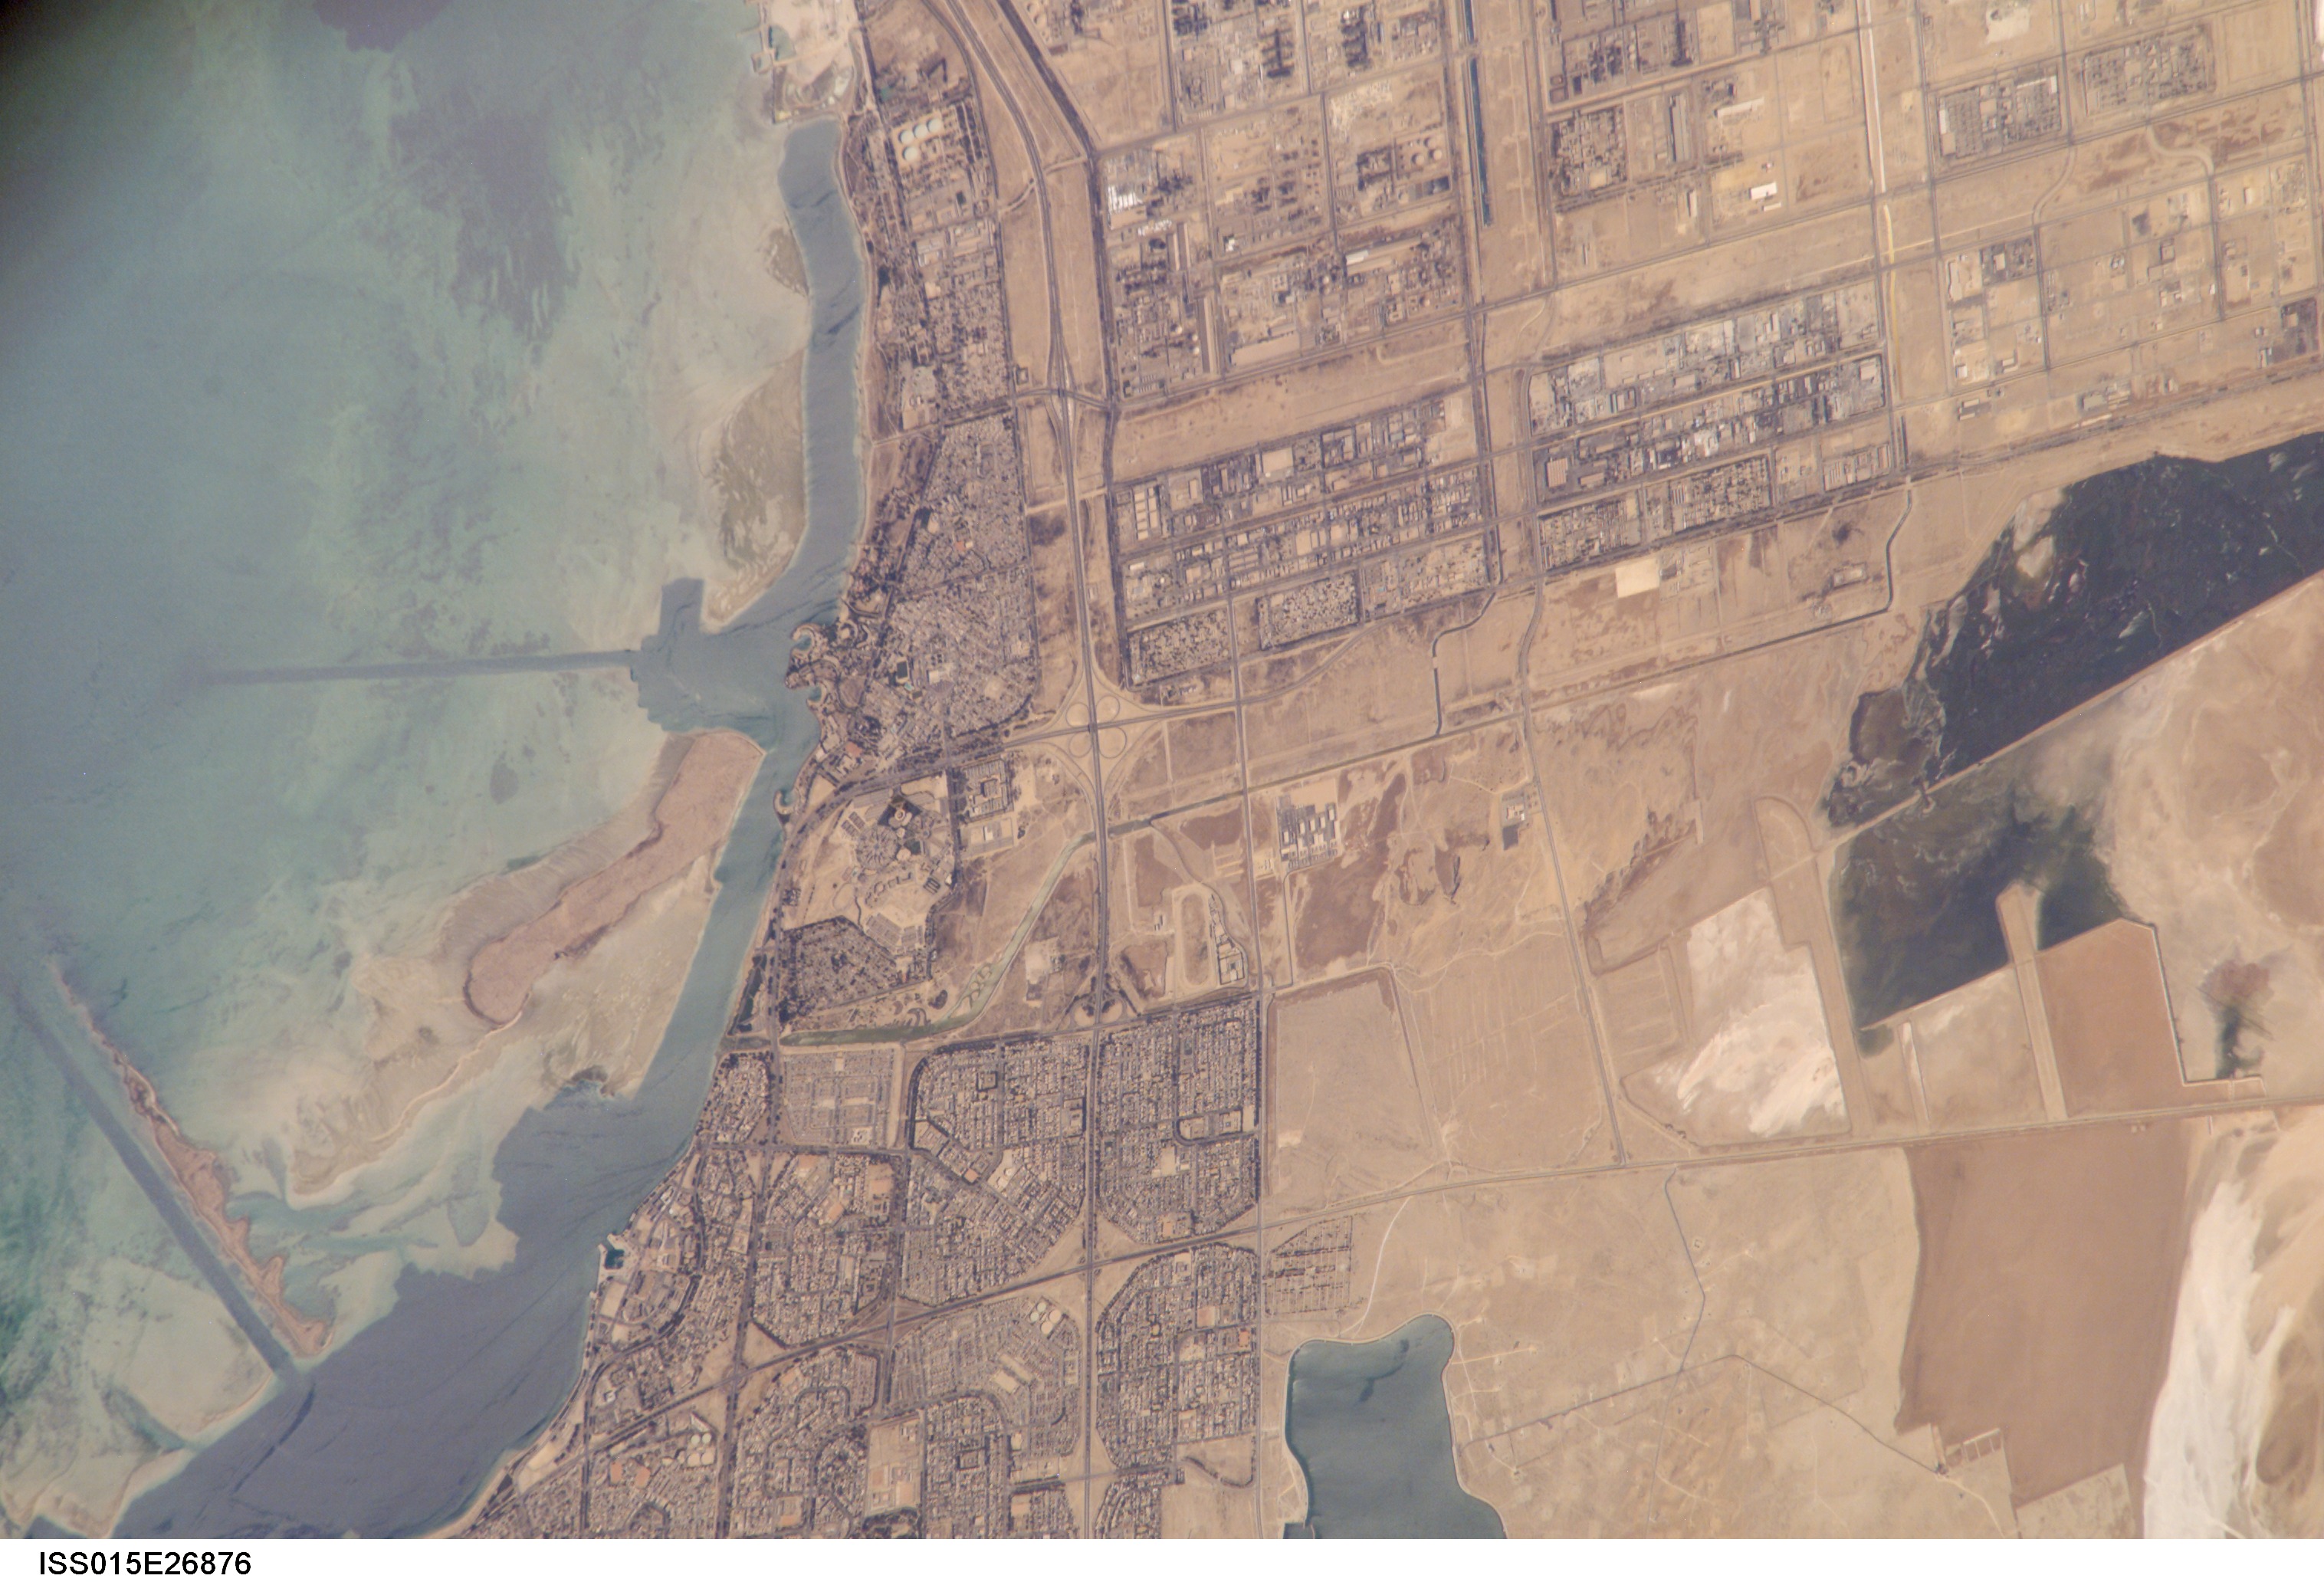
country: SAUDI ARABIA
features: BAYS. GLINT, N. AL JUBAYL
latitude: 27.1
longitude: 49.6
